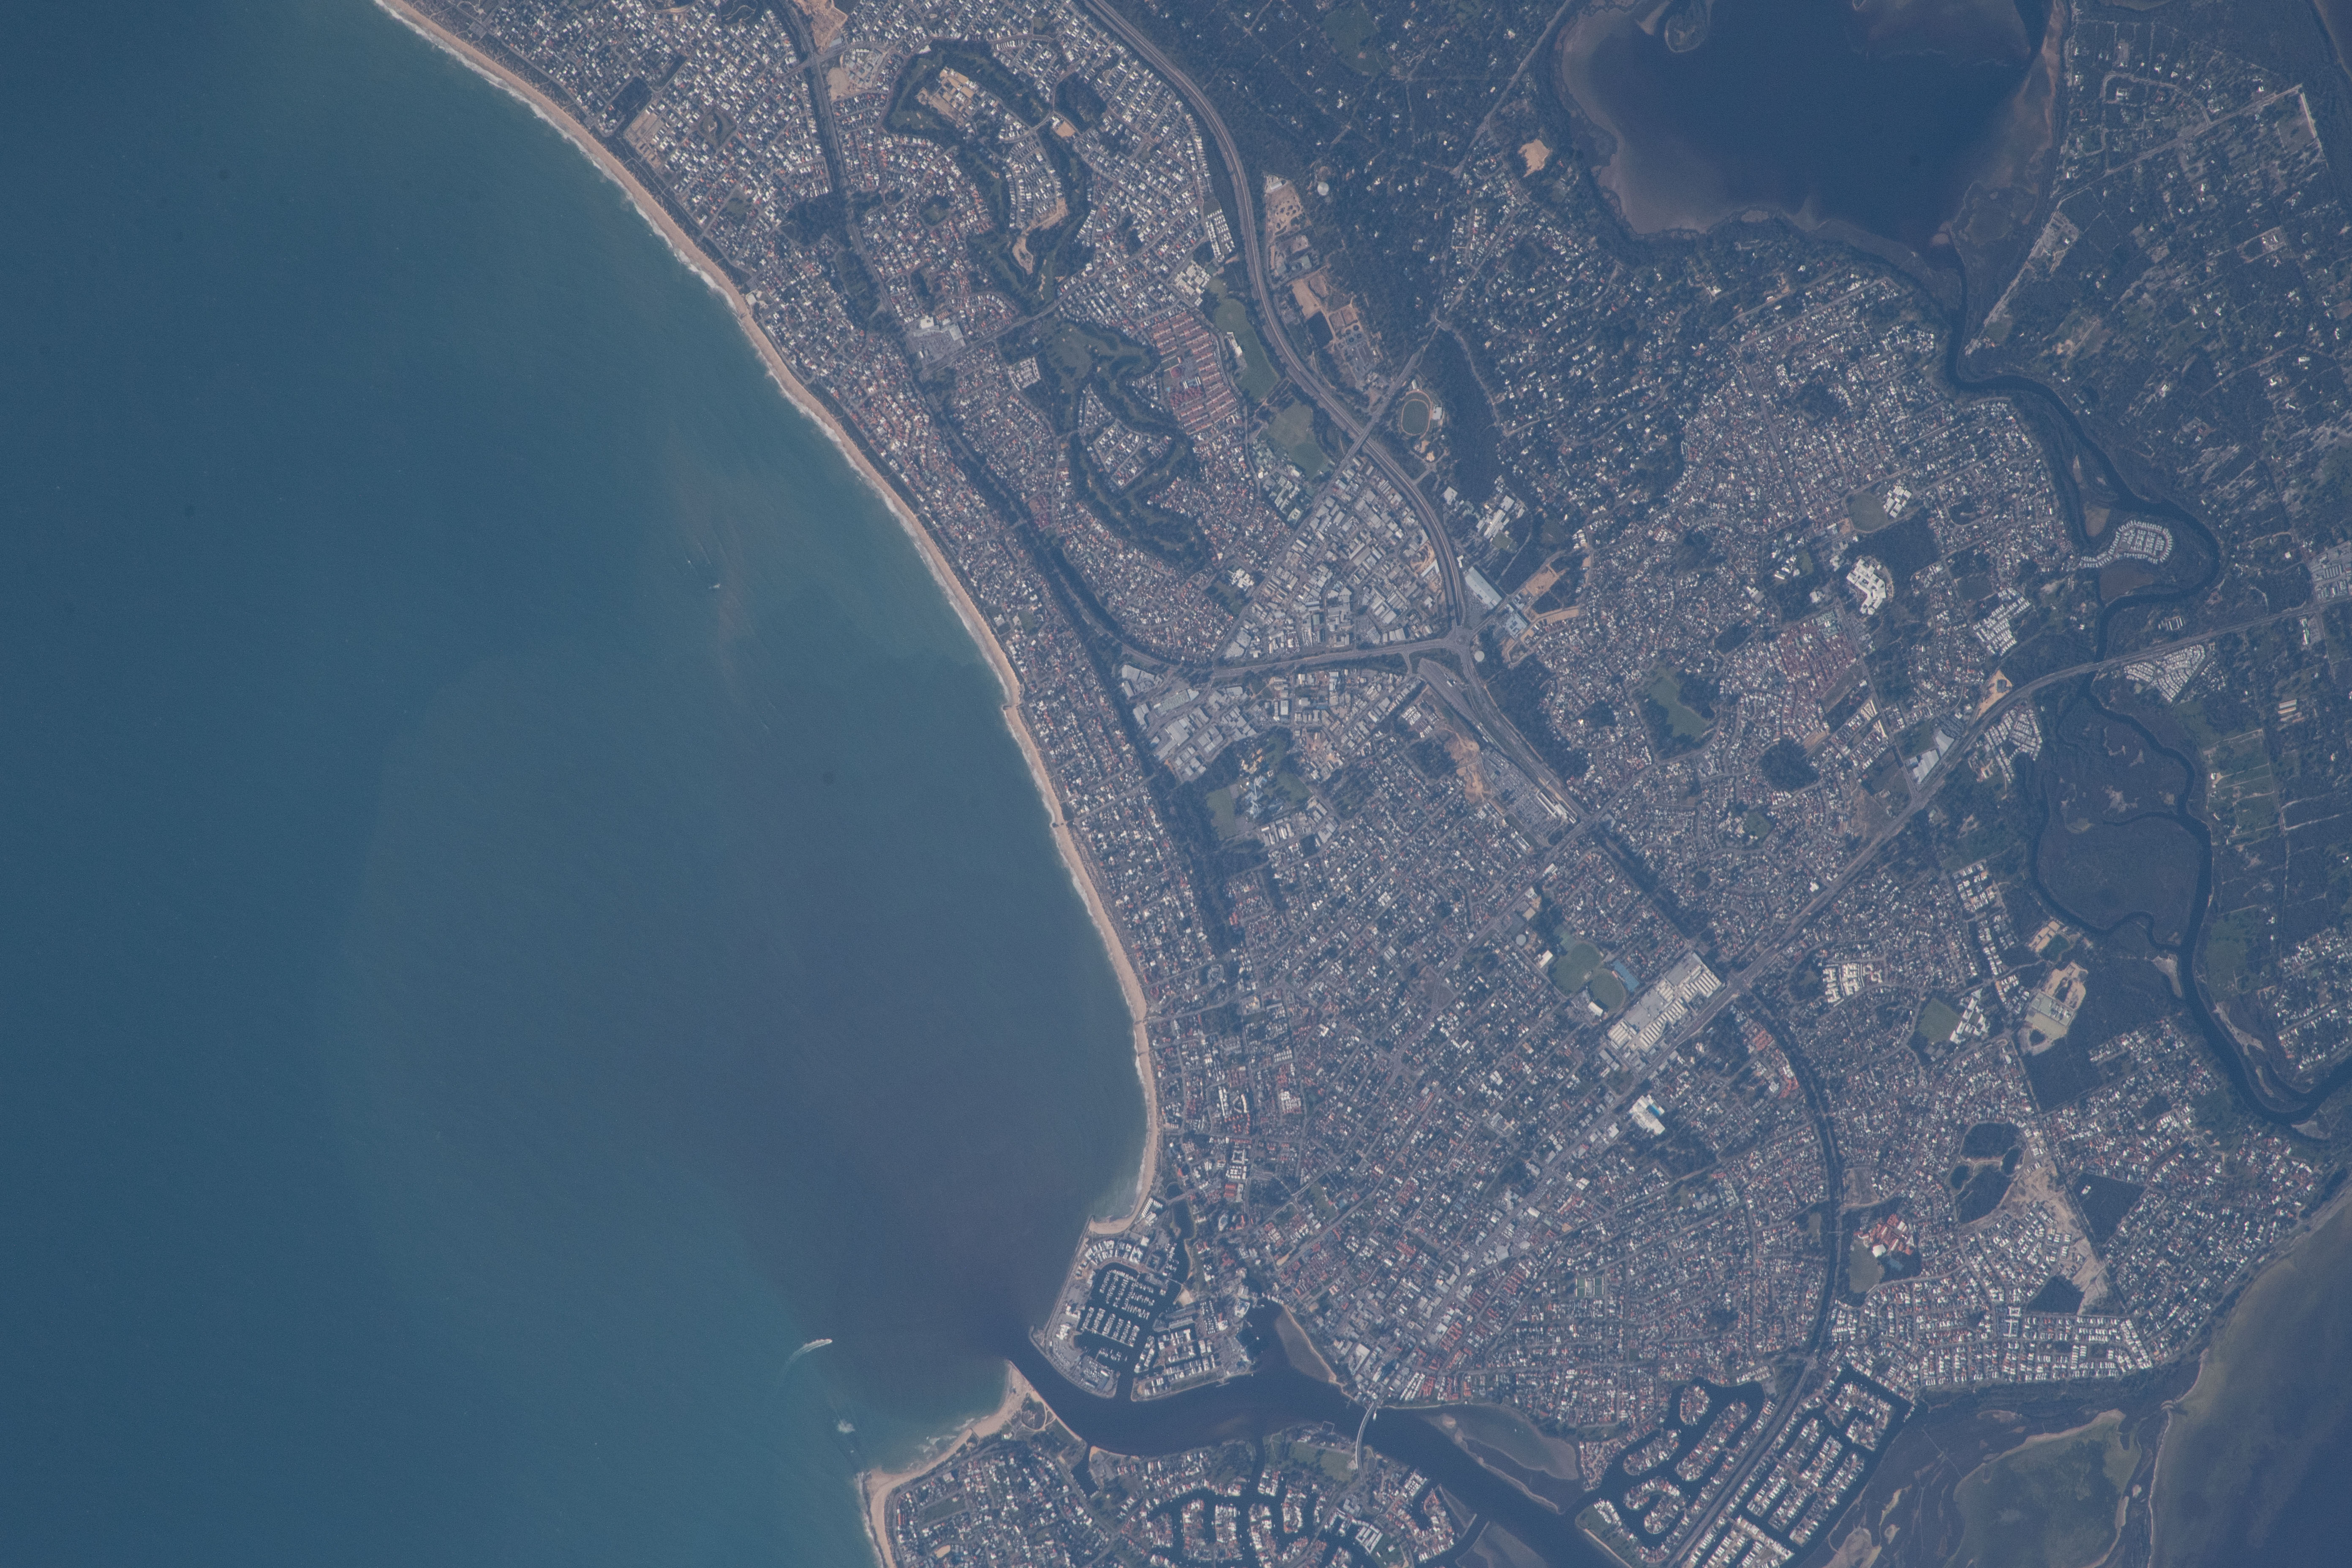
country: AUSTRALIA-WA
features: SILVER SANDS, TINDALE RESERVE, AUSTRALIA
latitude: -32.5
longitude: 115.7
